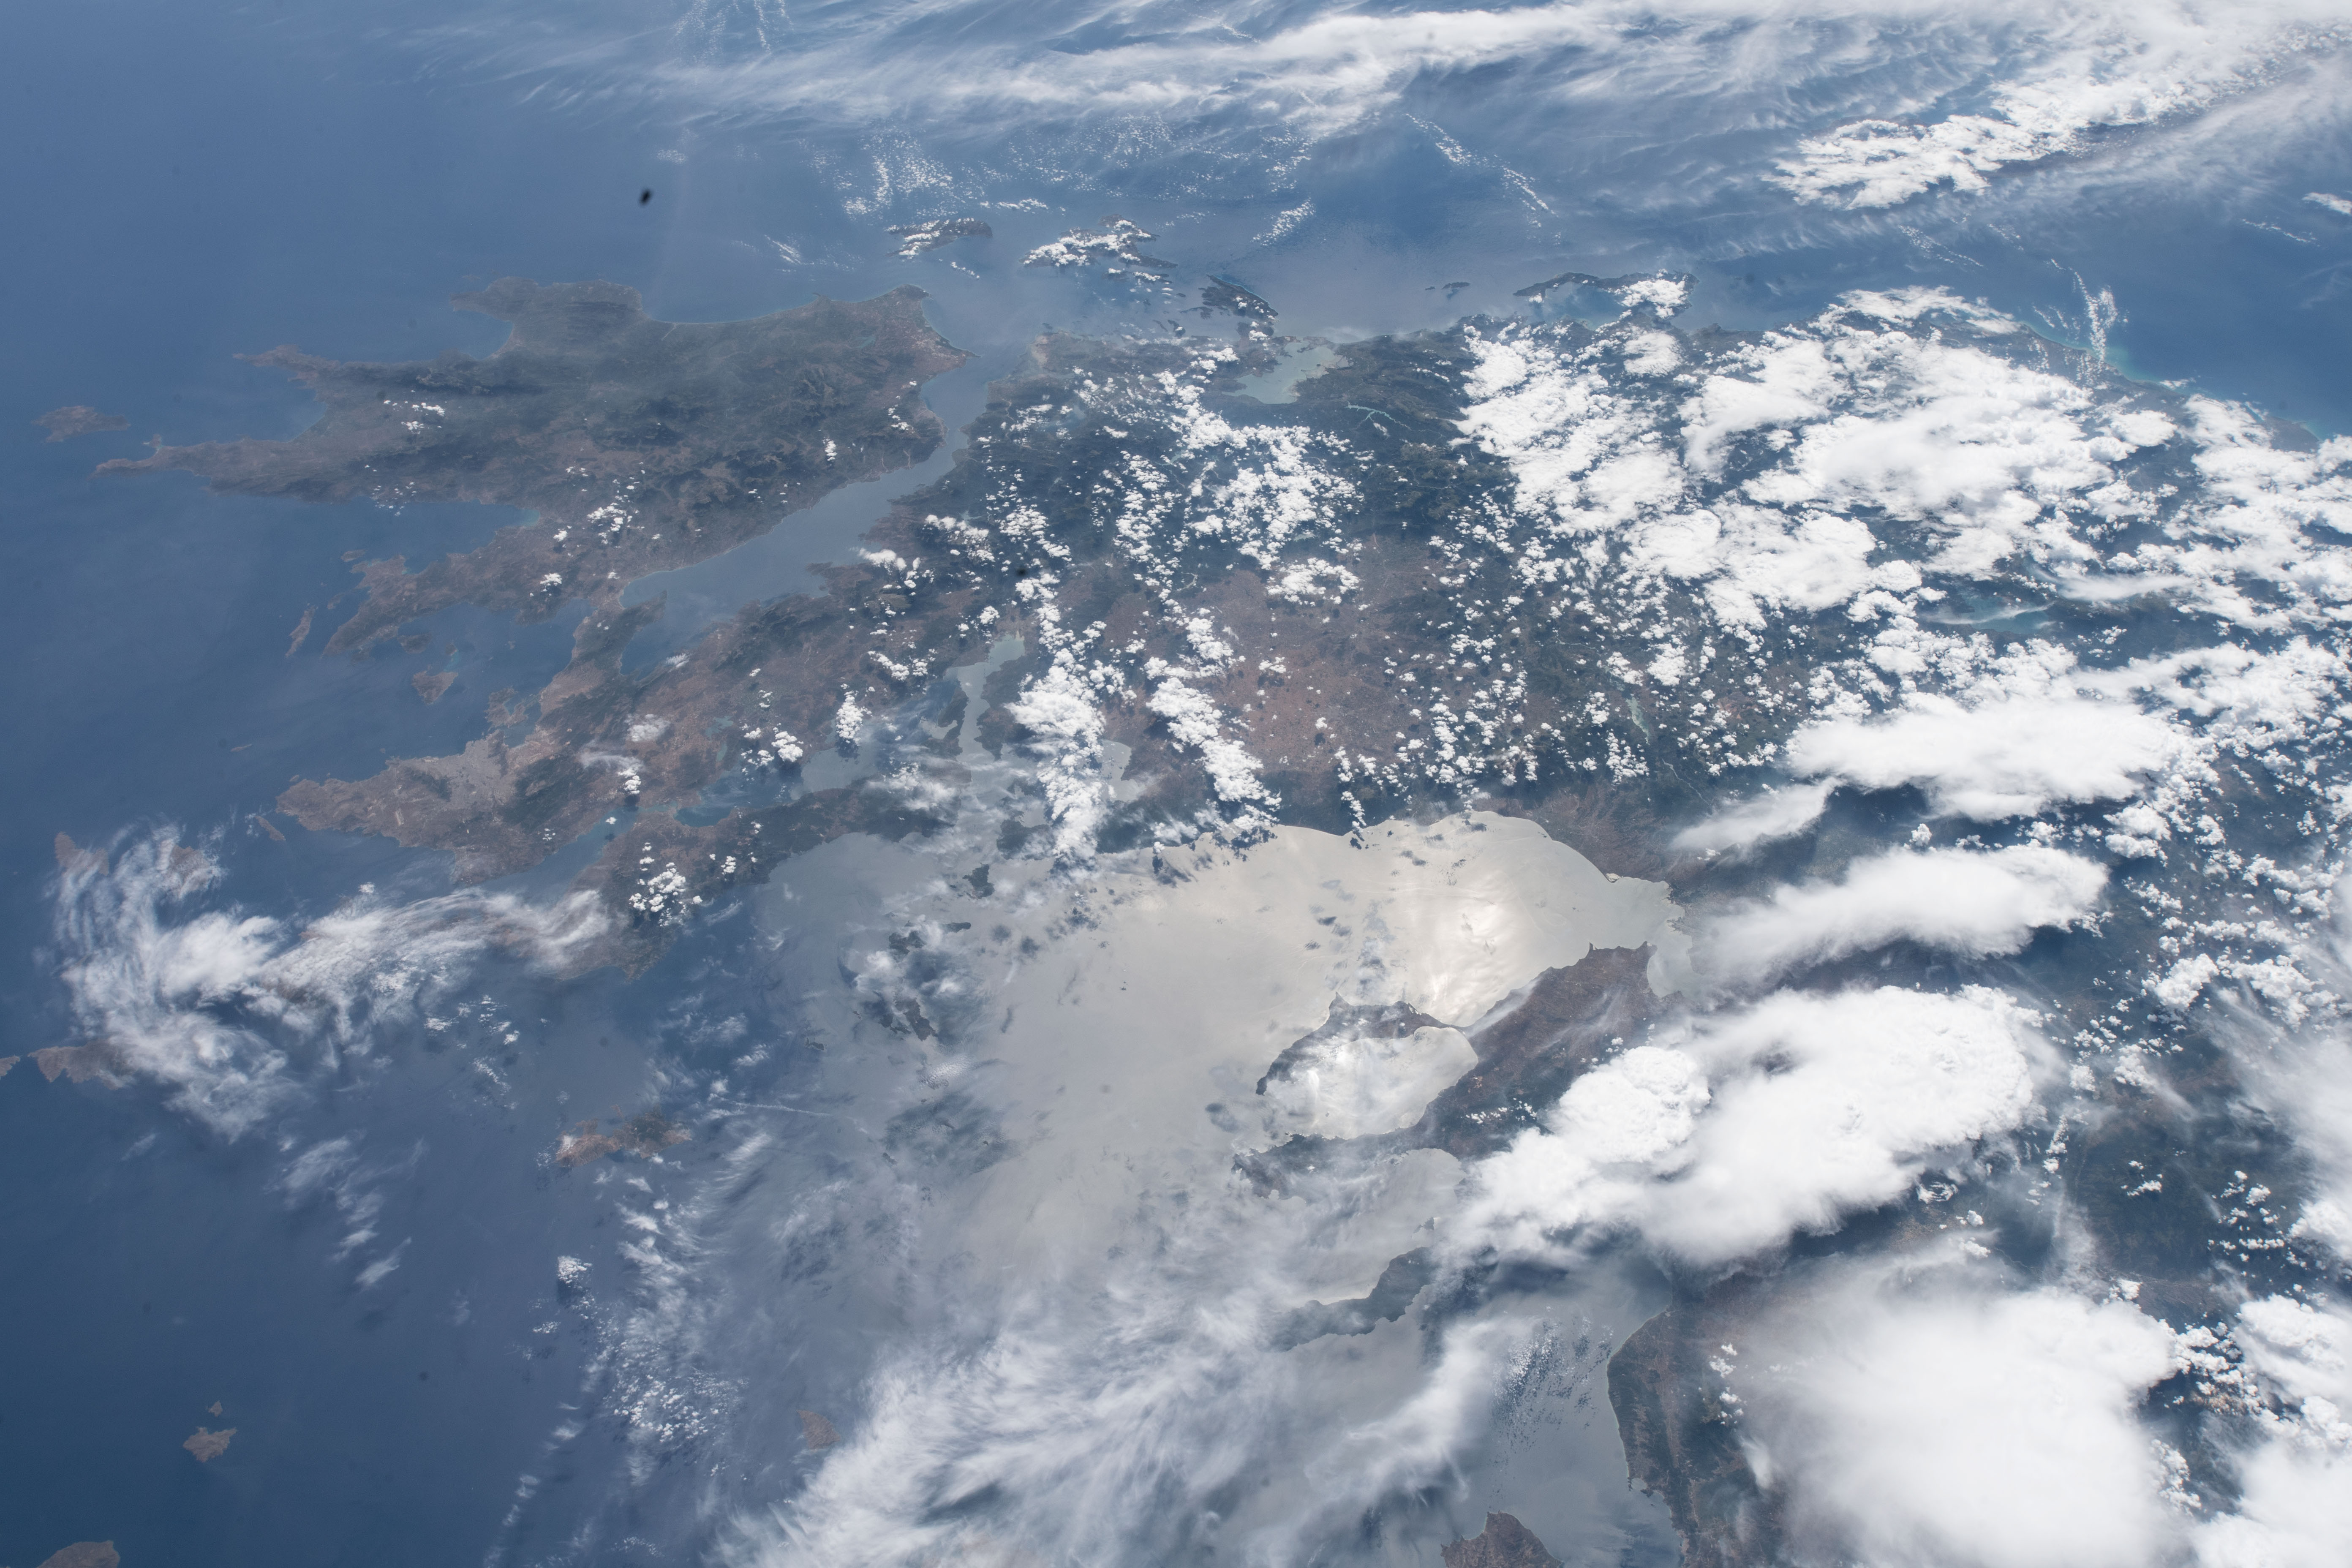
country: GREECE
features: GREECE, PELOPONNISOS DYTIKI ELLADA IONIO
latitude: 39.5
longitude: 23.0
